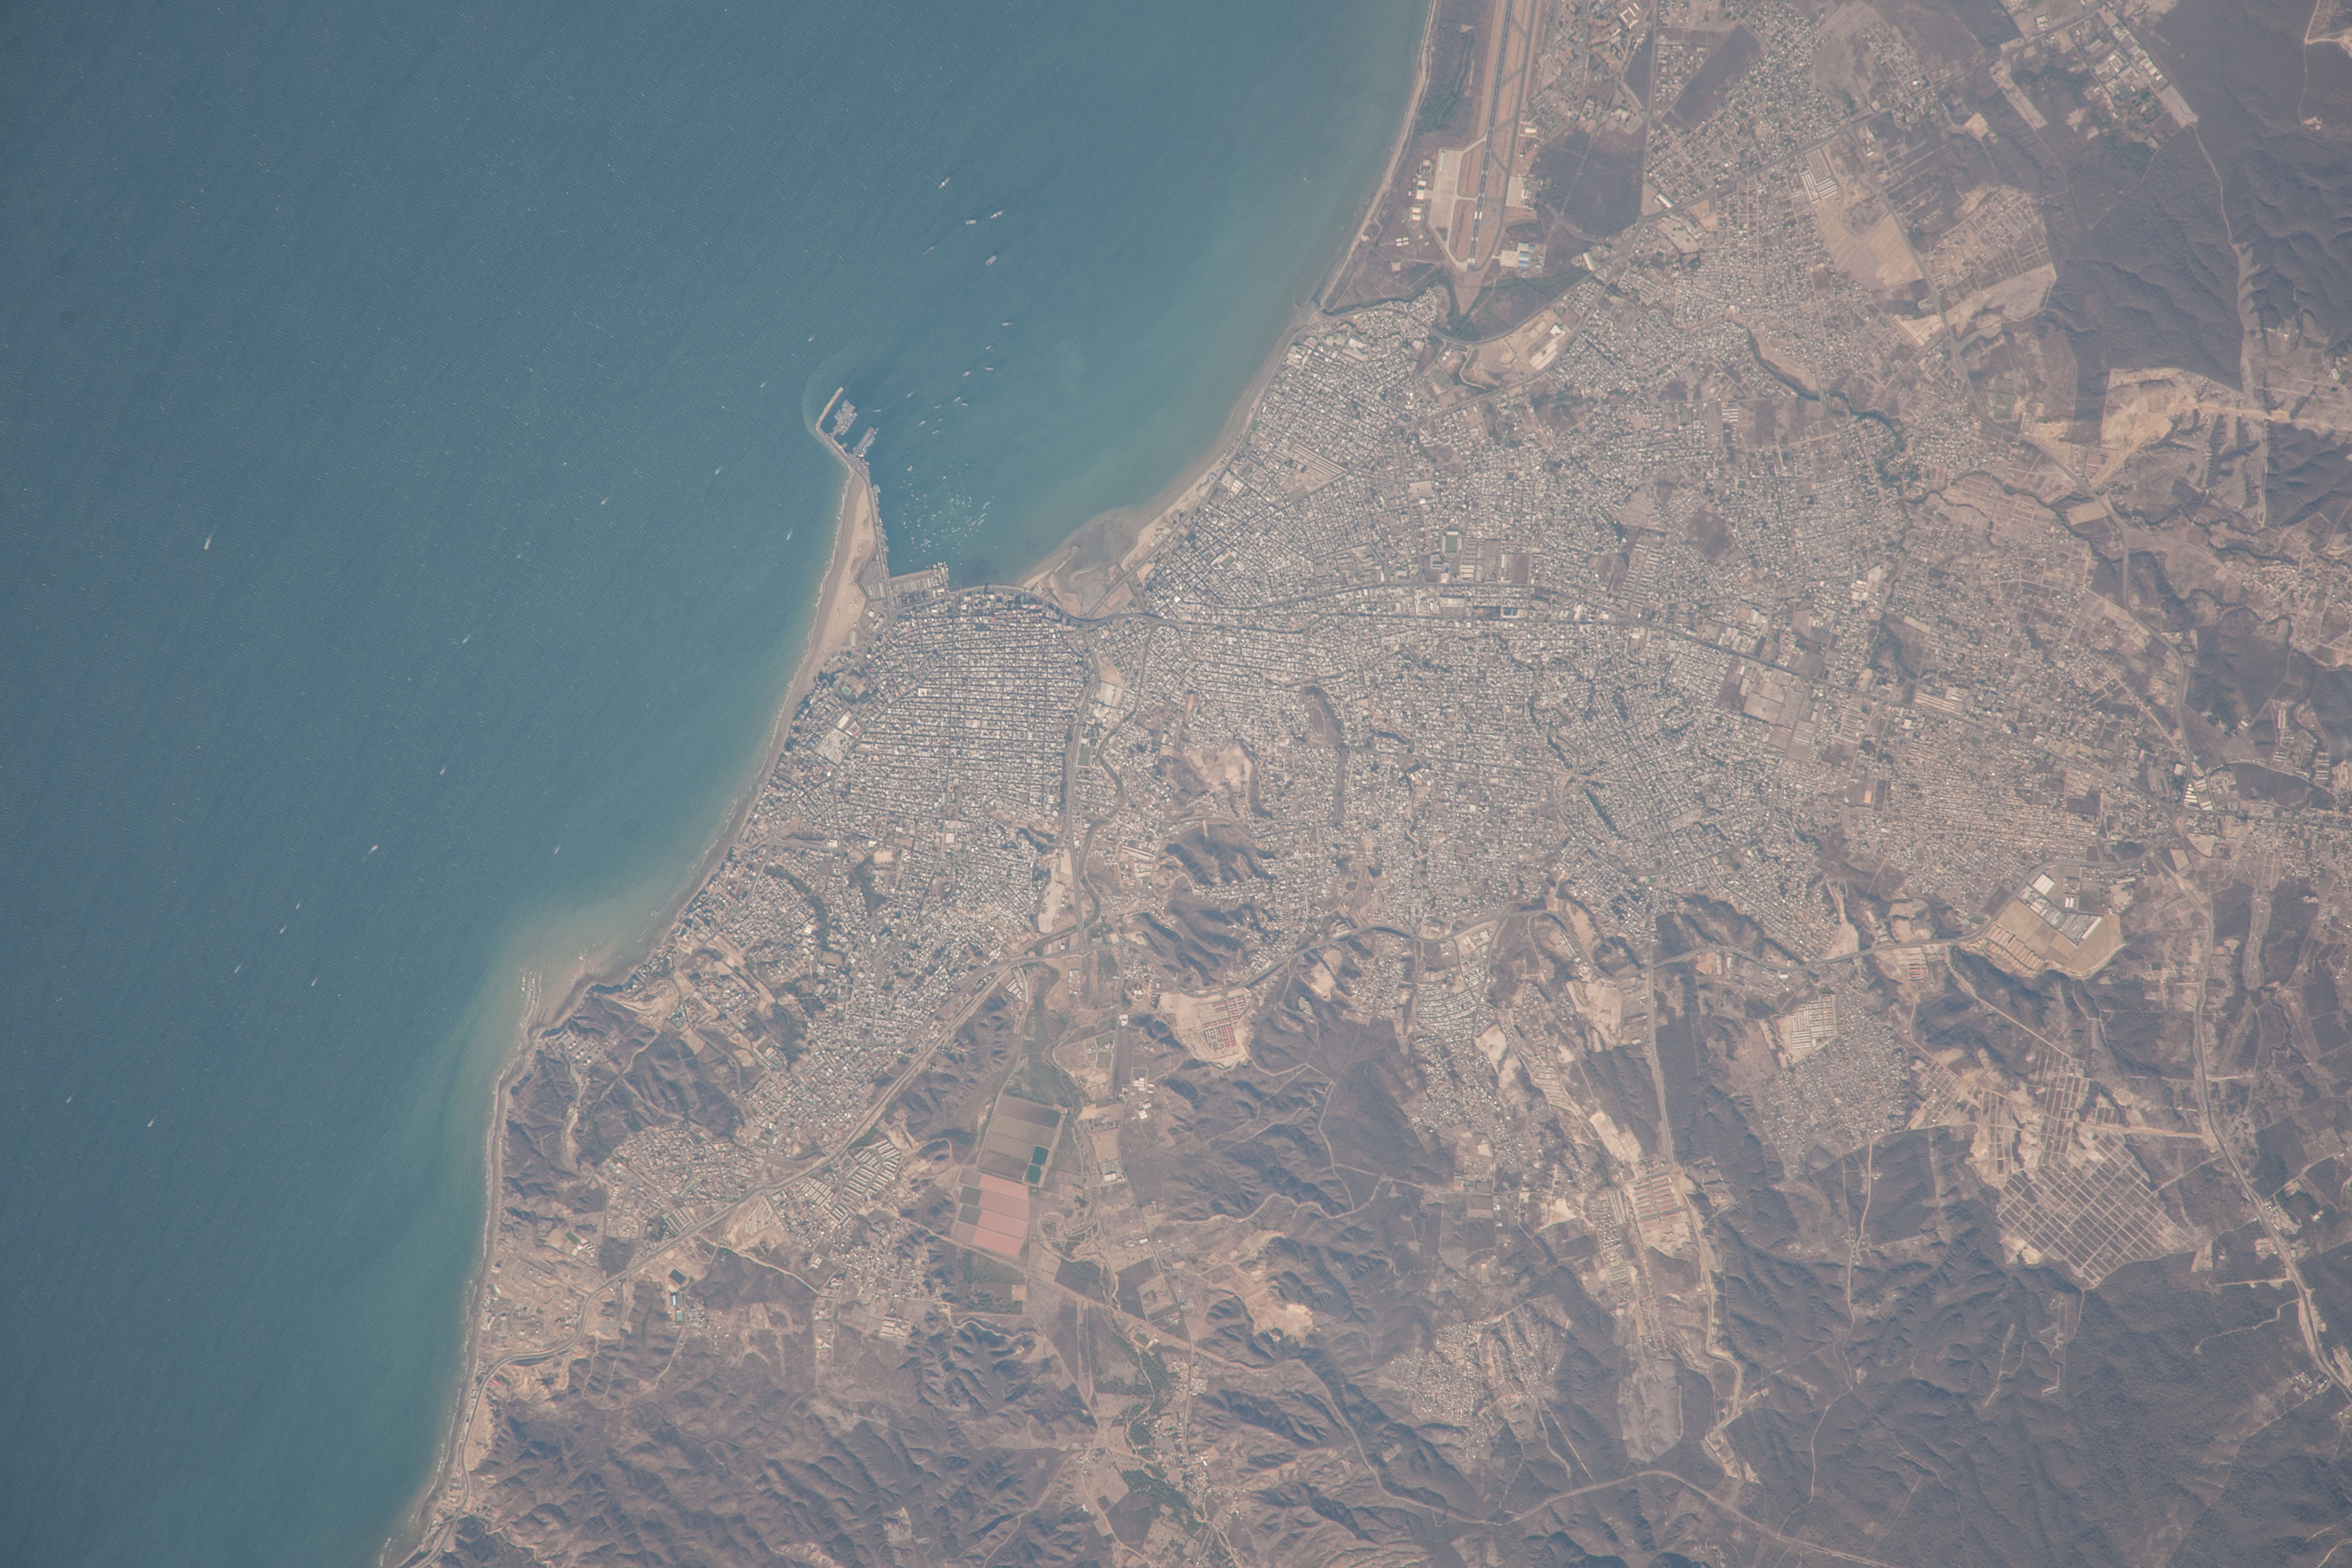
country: ECUADOR
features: MANTA, MOUNTAINS, AMAZON RAINFOREST, PACIFIC OCEAN
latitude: -1.0
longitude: -80.7
